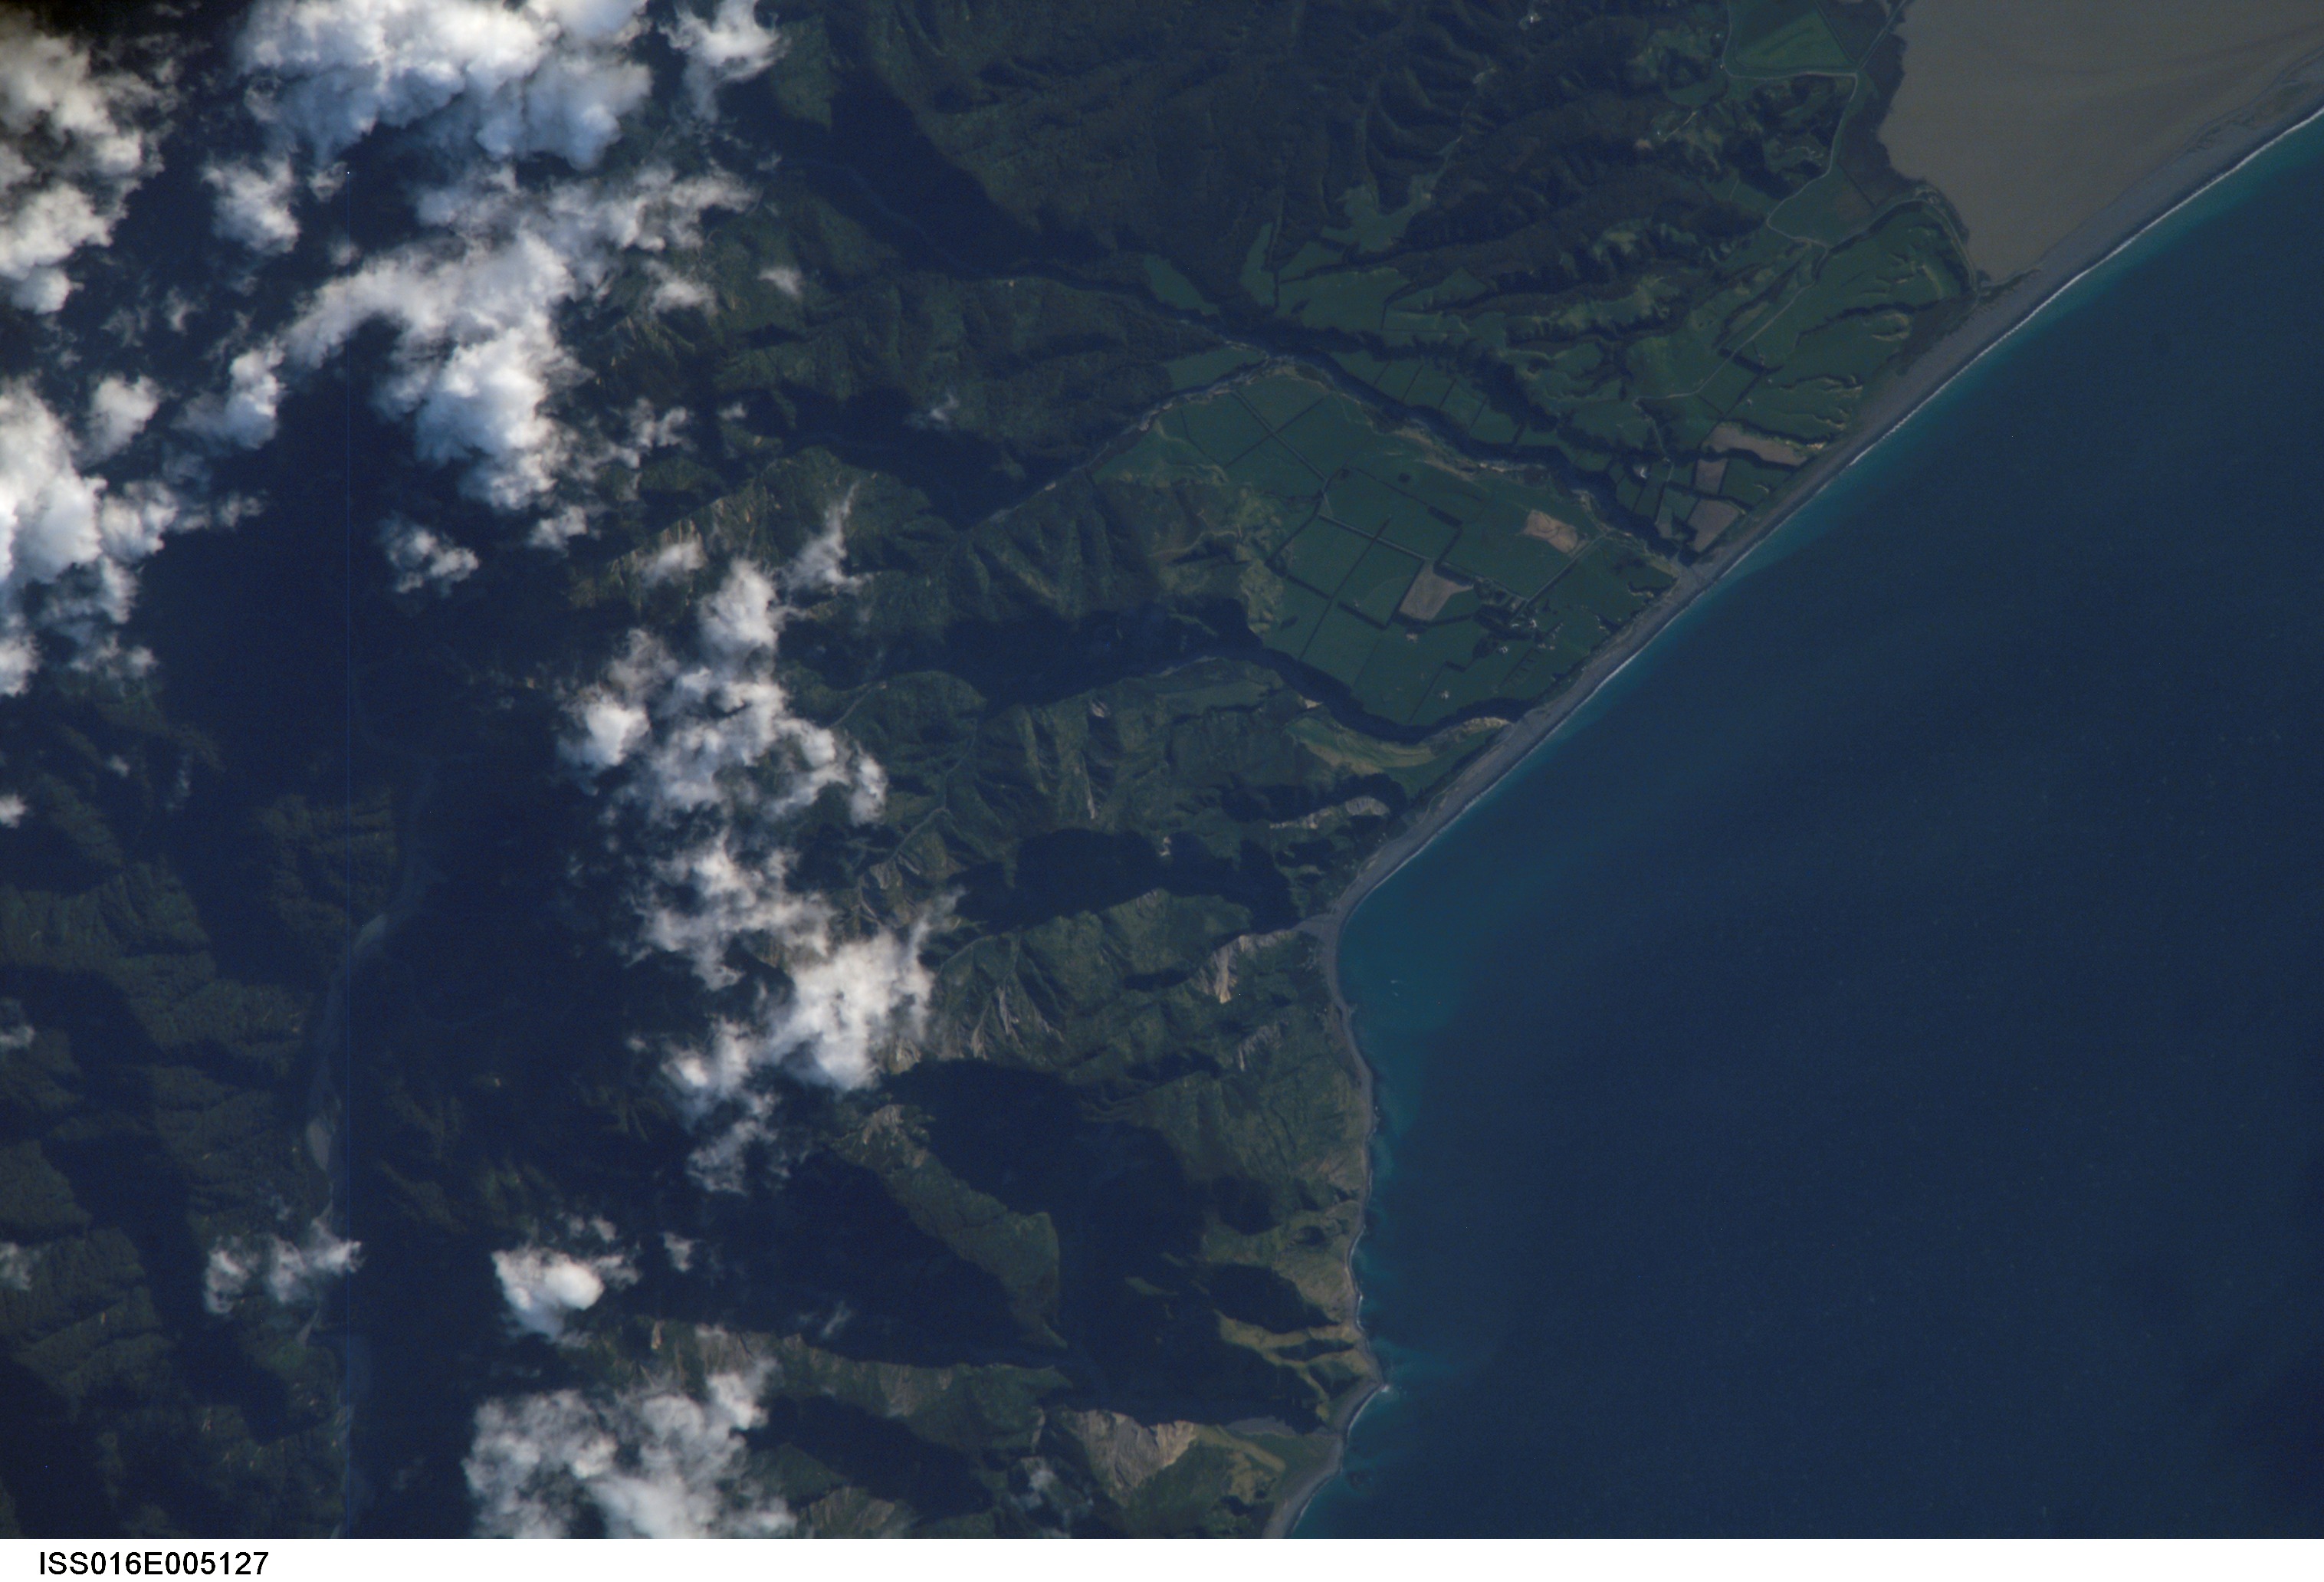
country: NEW ZEALAND-NI
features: PALLISER BAY, MOUNT MATTHEWS
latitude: -41.3
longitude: 175.0
